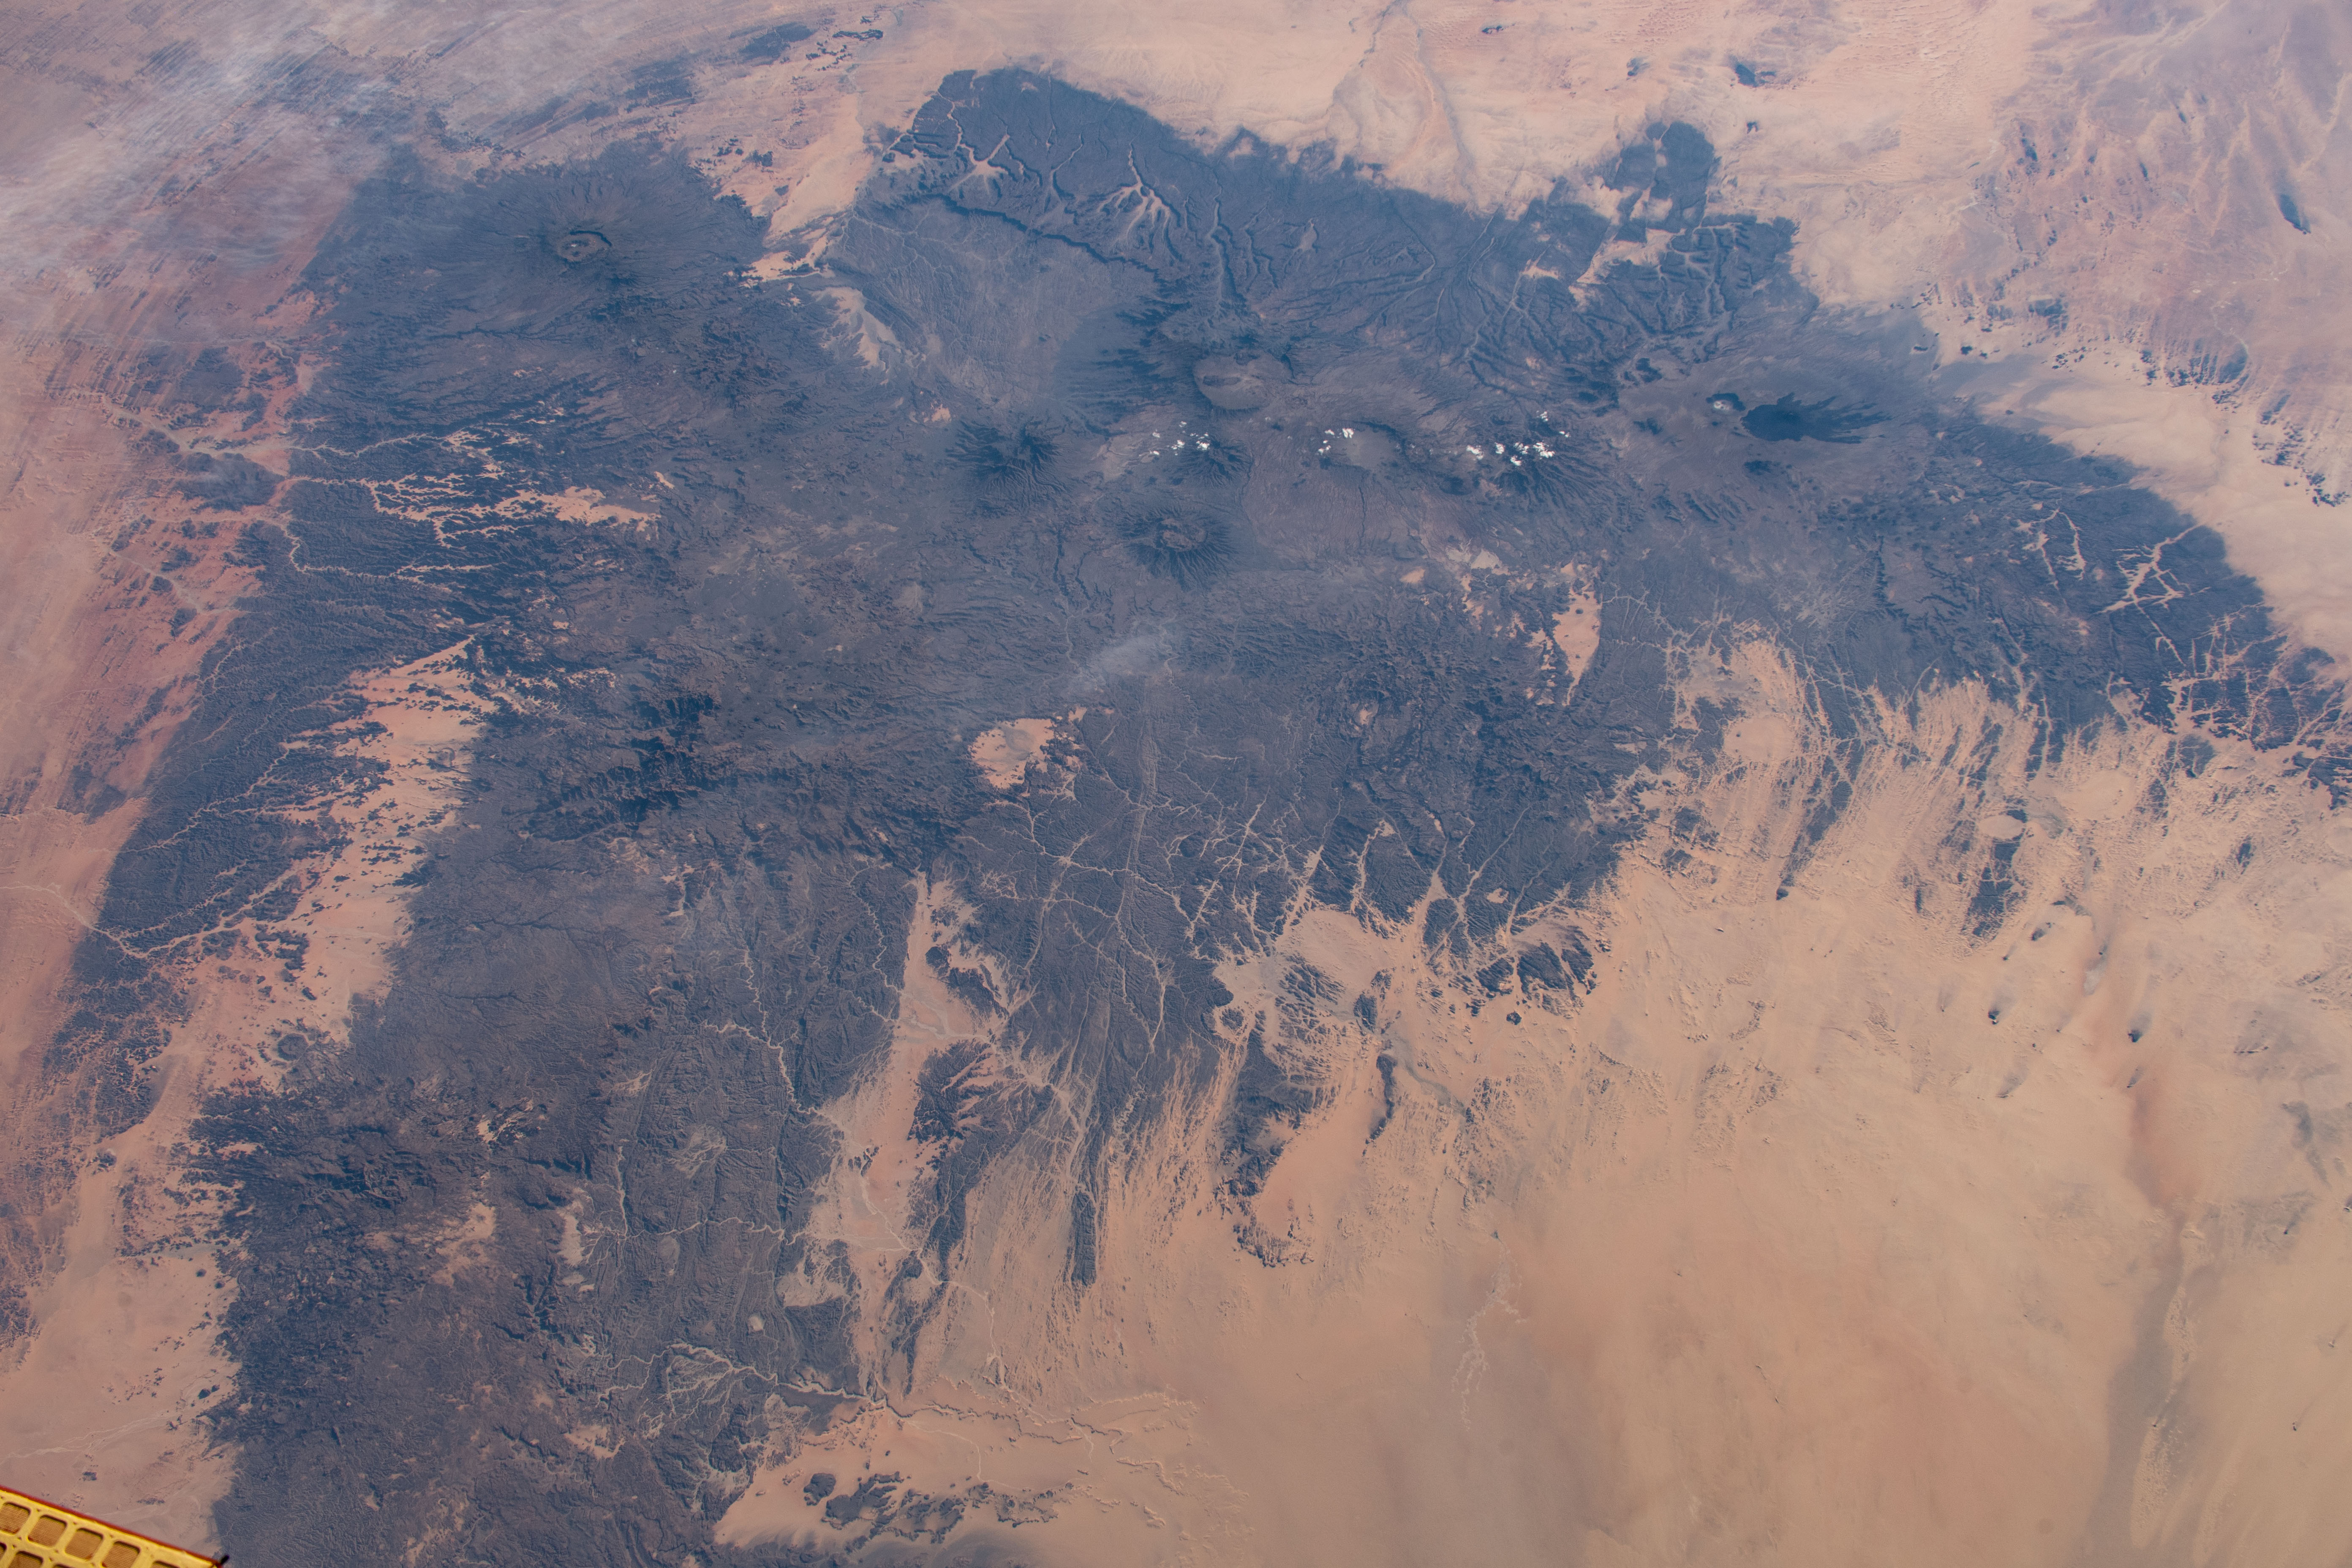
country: CHAD
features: TIBESTI MOUNTAINS
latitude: 21.0
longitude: 17.5
